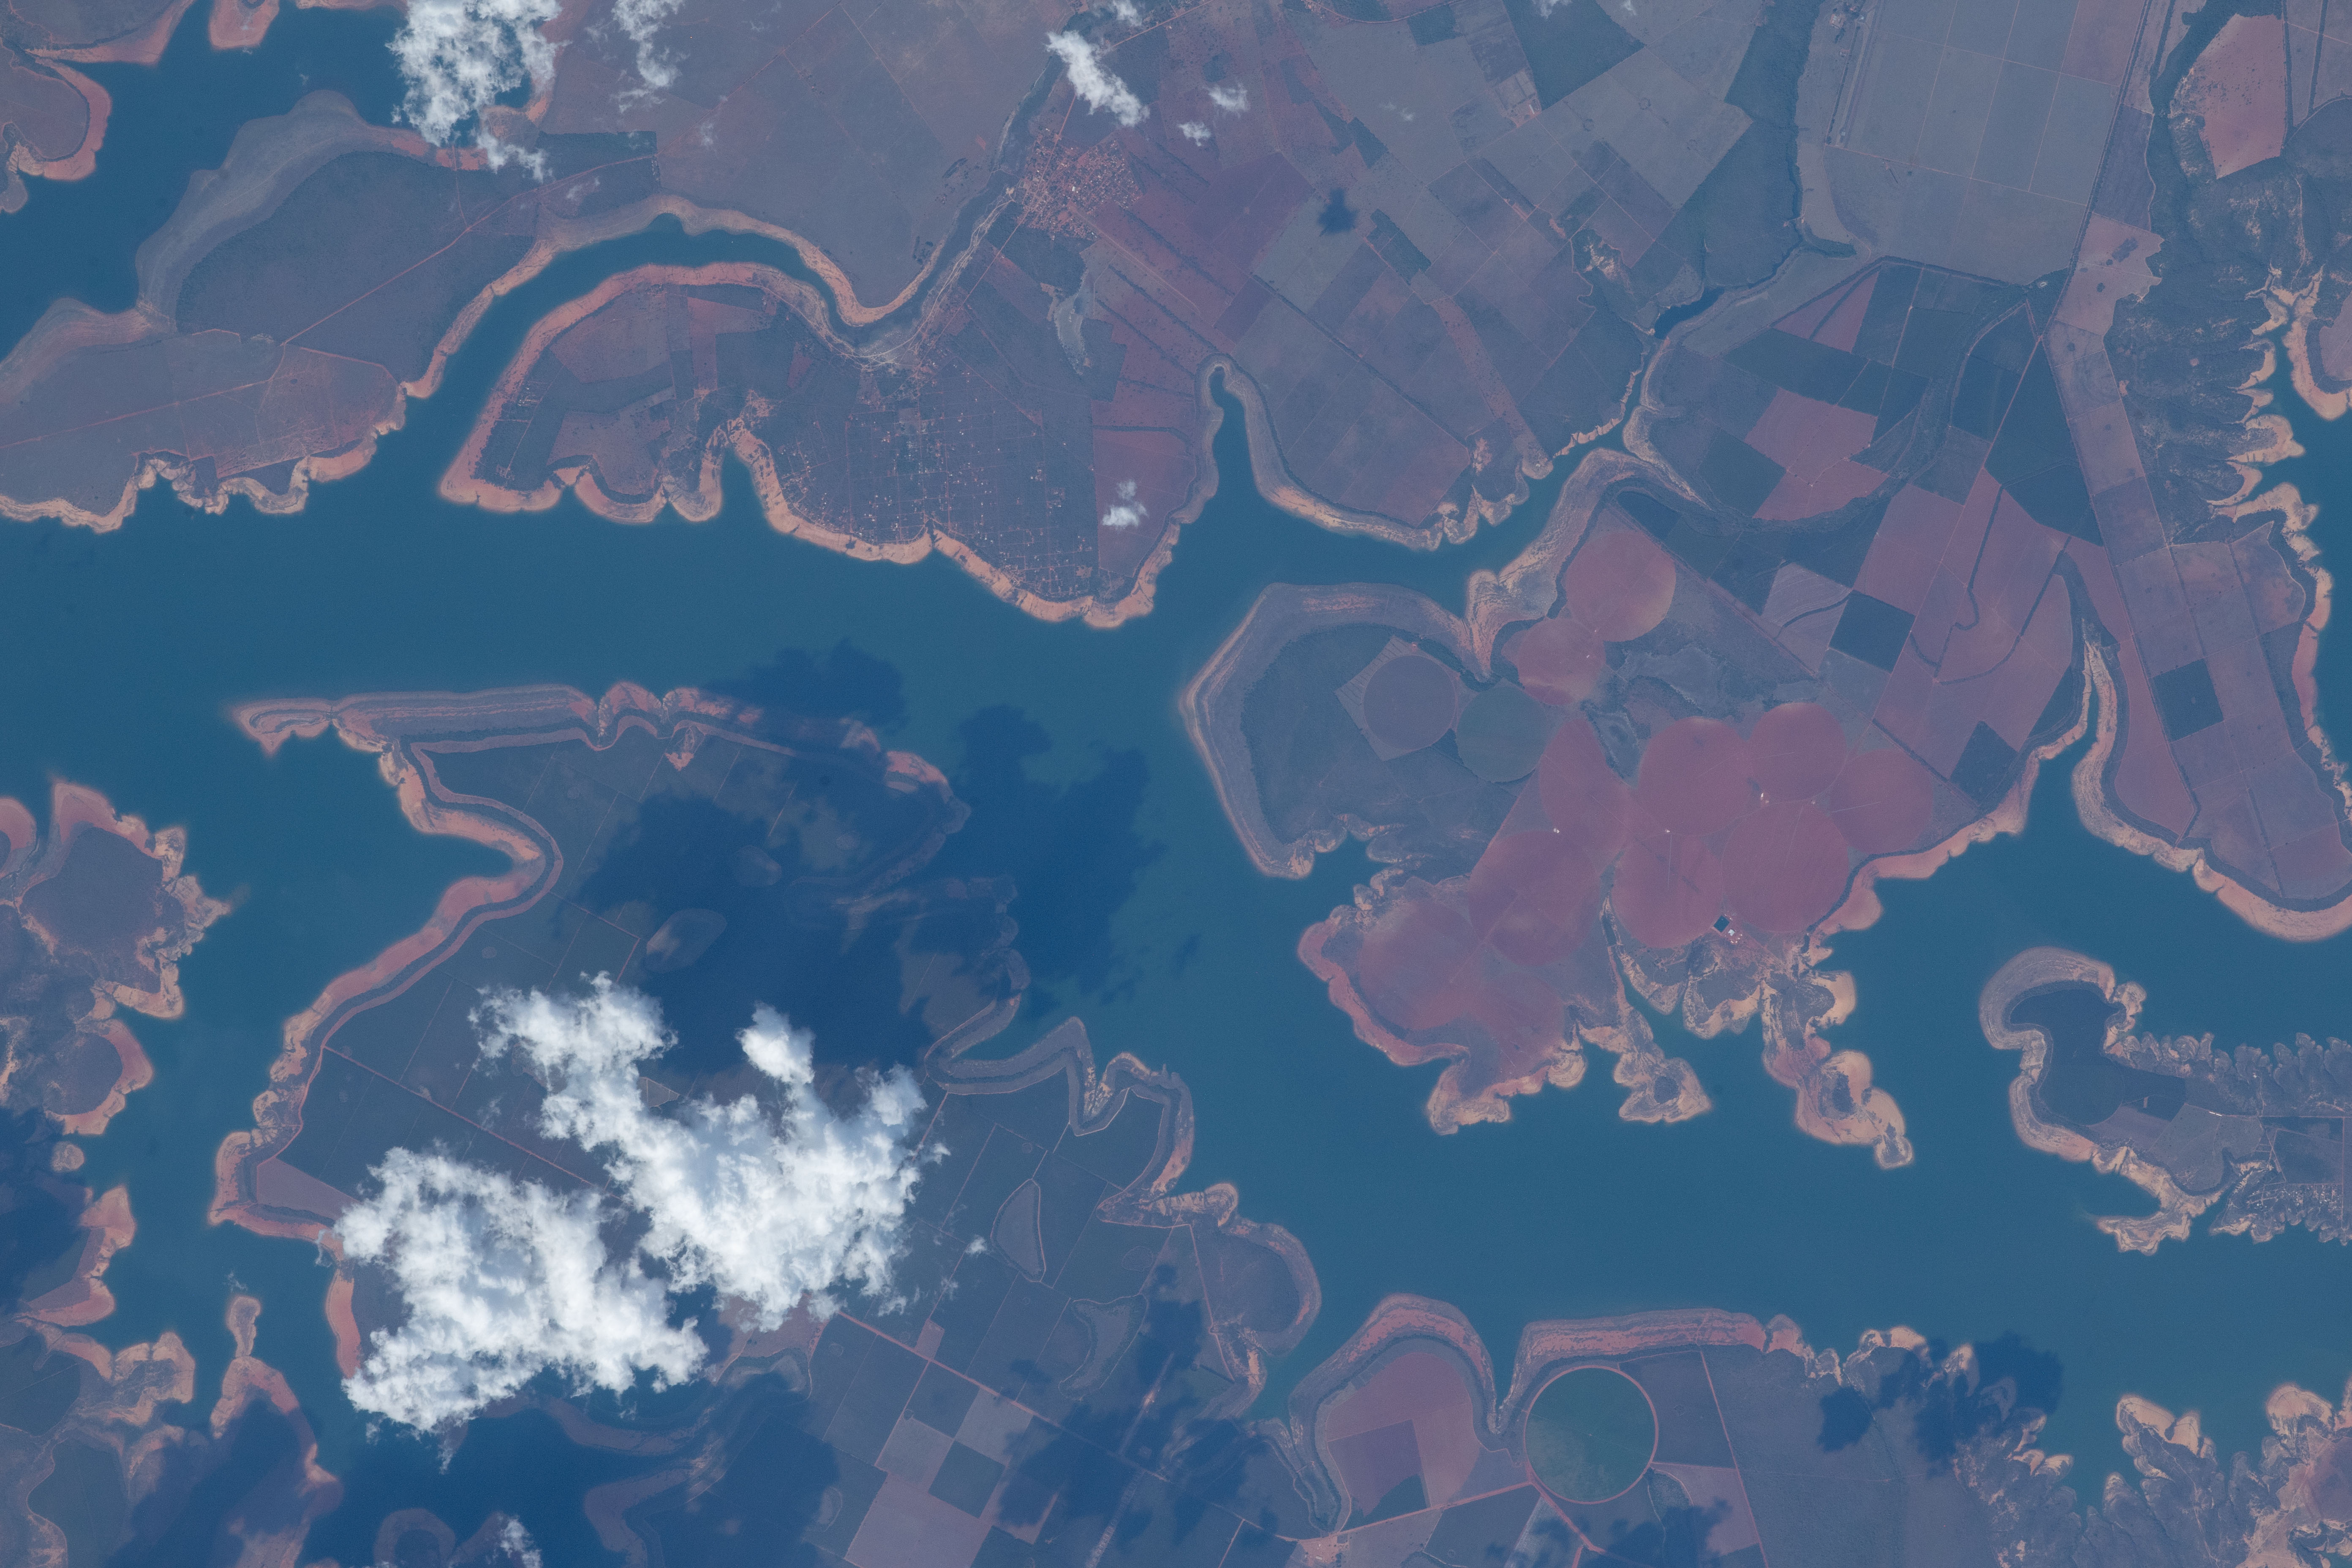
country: BRAZIL
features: SAN FRANCISCO RIVER, MORADA NOVA DE MINAS, STATE OF MINAS GERAIS, SAO JOSE DO BURITI
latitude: -18.8
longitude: -45.2
